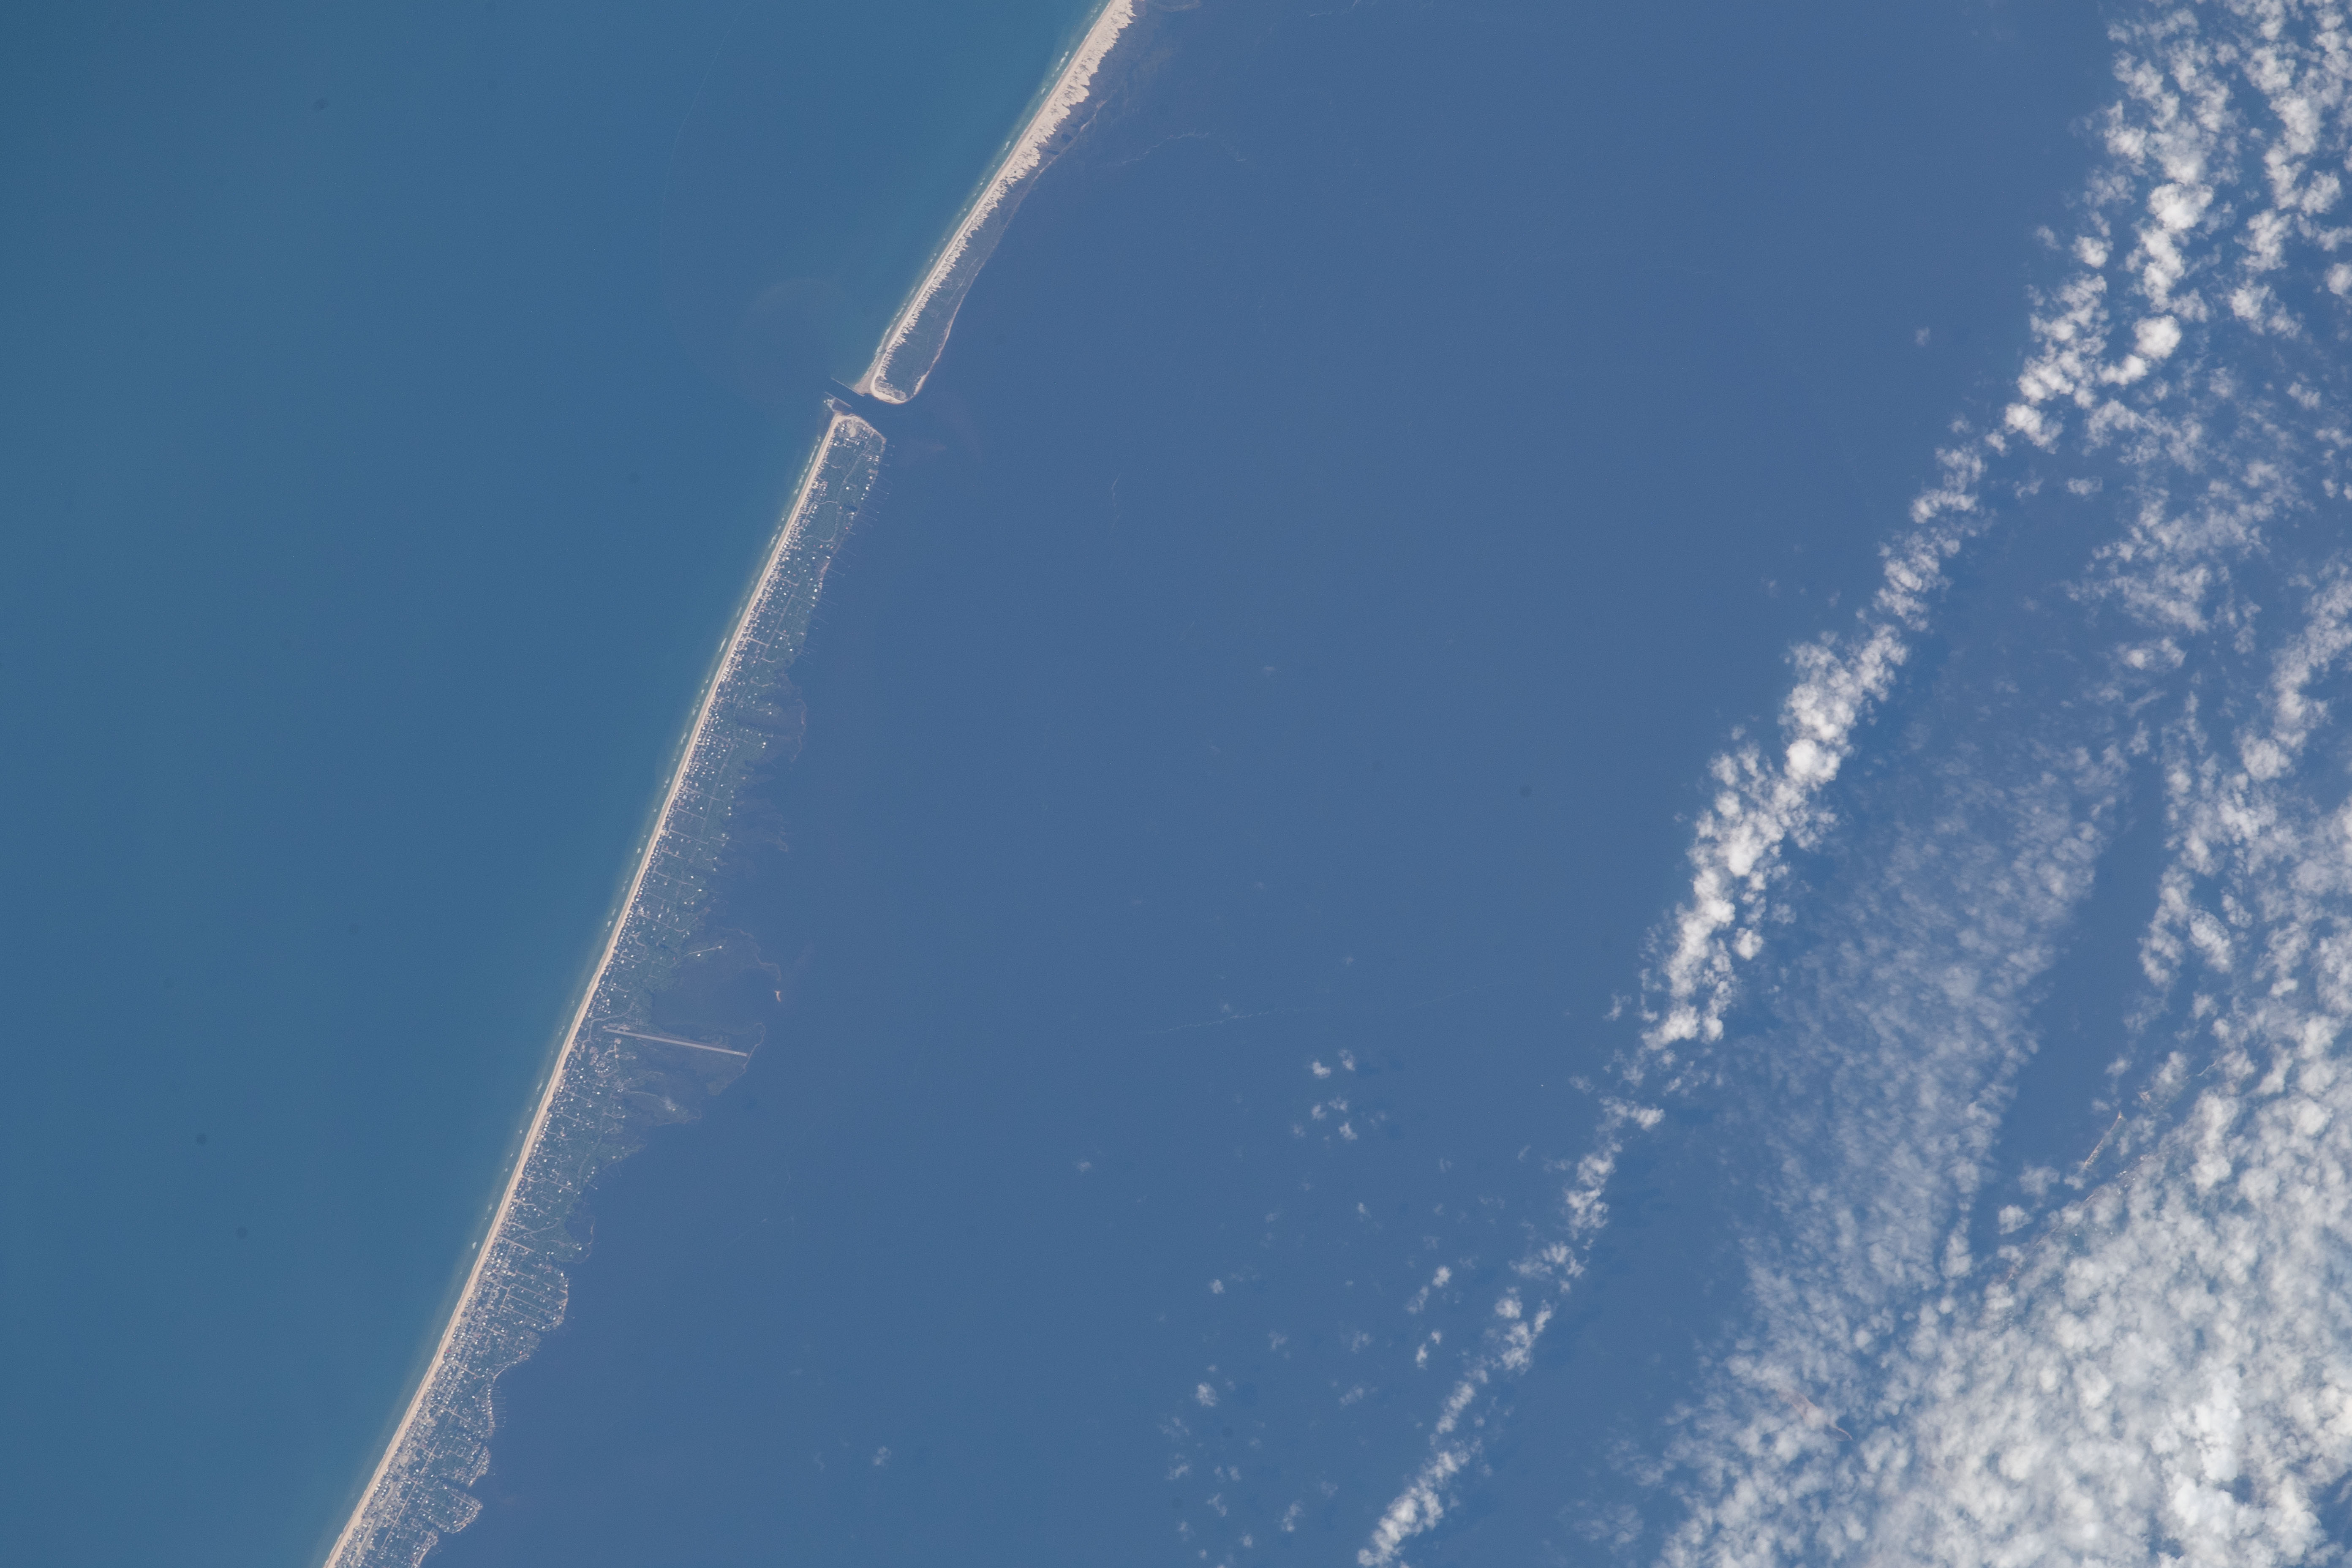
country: USA-FLORIDA
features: FLOODING, SAINT GEORGE ISLAND, APALACHICOLA BAY, GULF OF MEXICO, GOVERNMENT CUT
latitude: 29.6
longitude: -85.0
